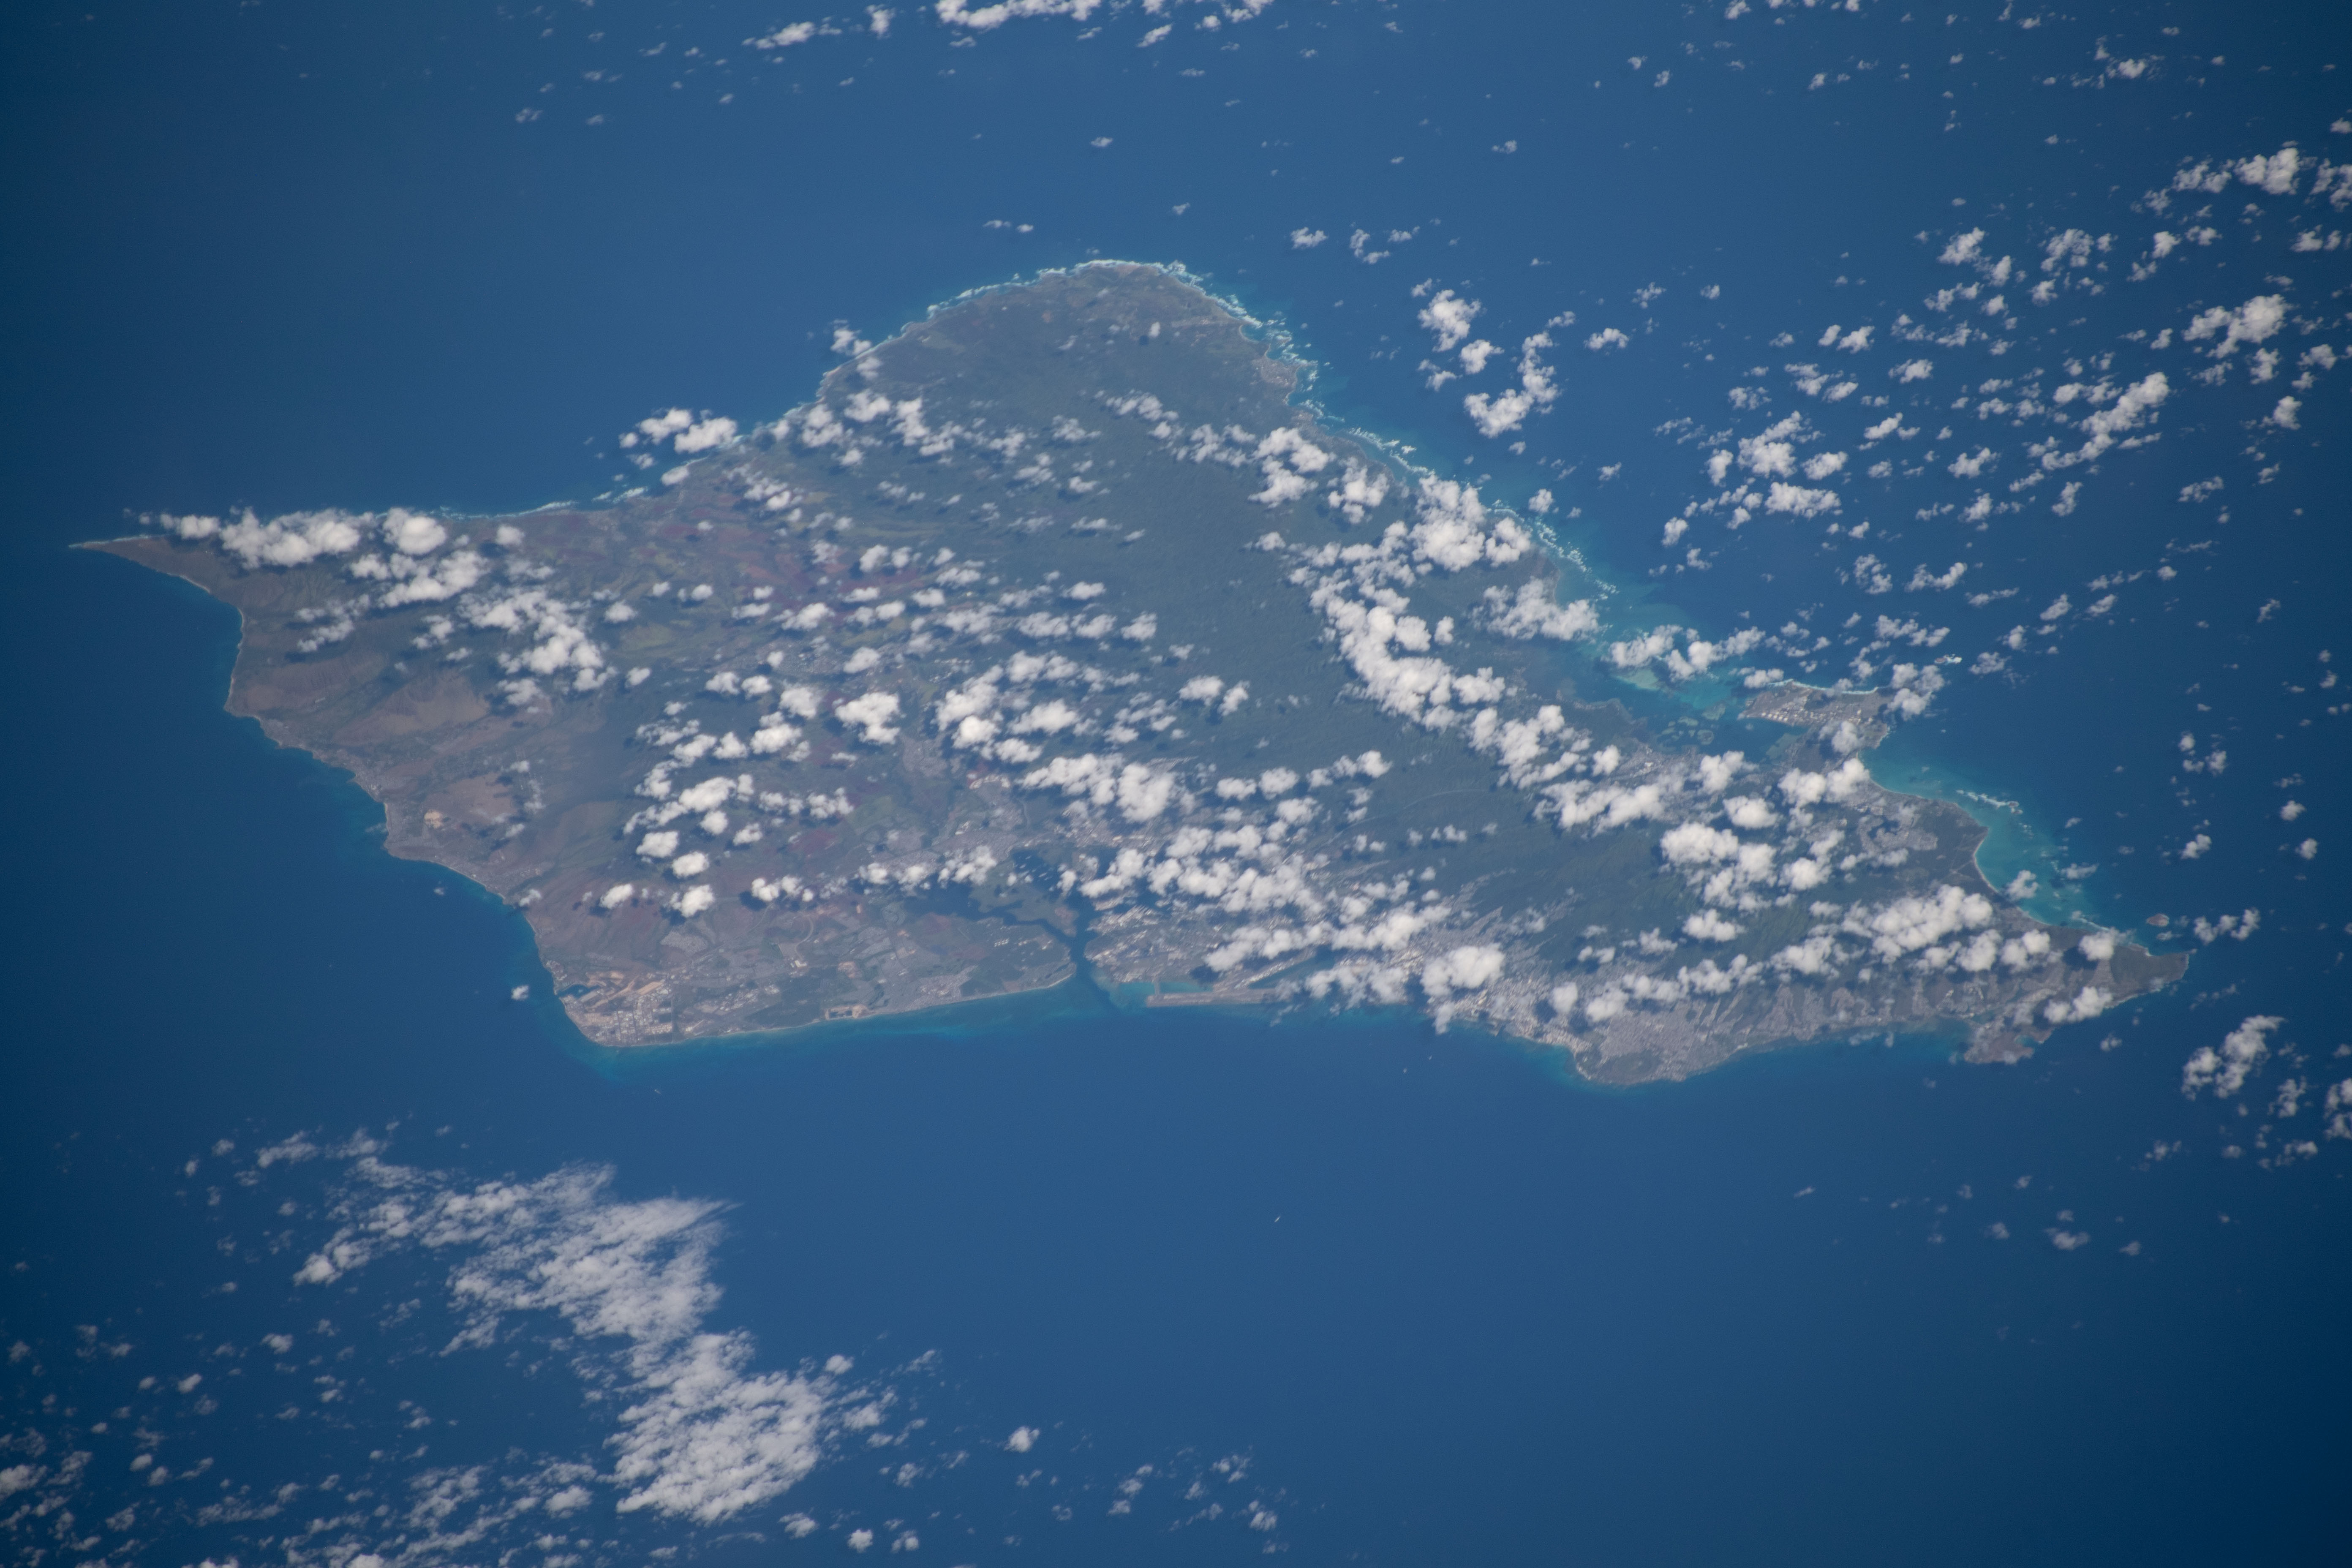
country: USA-HAWAII
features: O'AHU, PEARL HARBOR, WAIMALU
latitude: 21.4
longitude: -157.9
